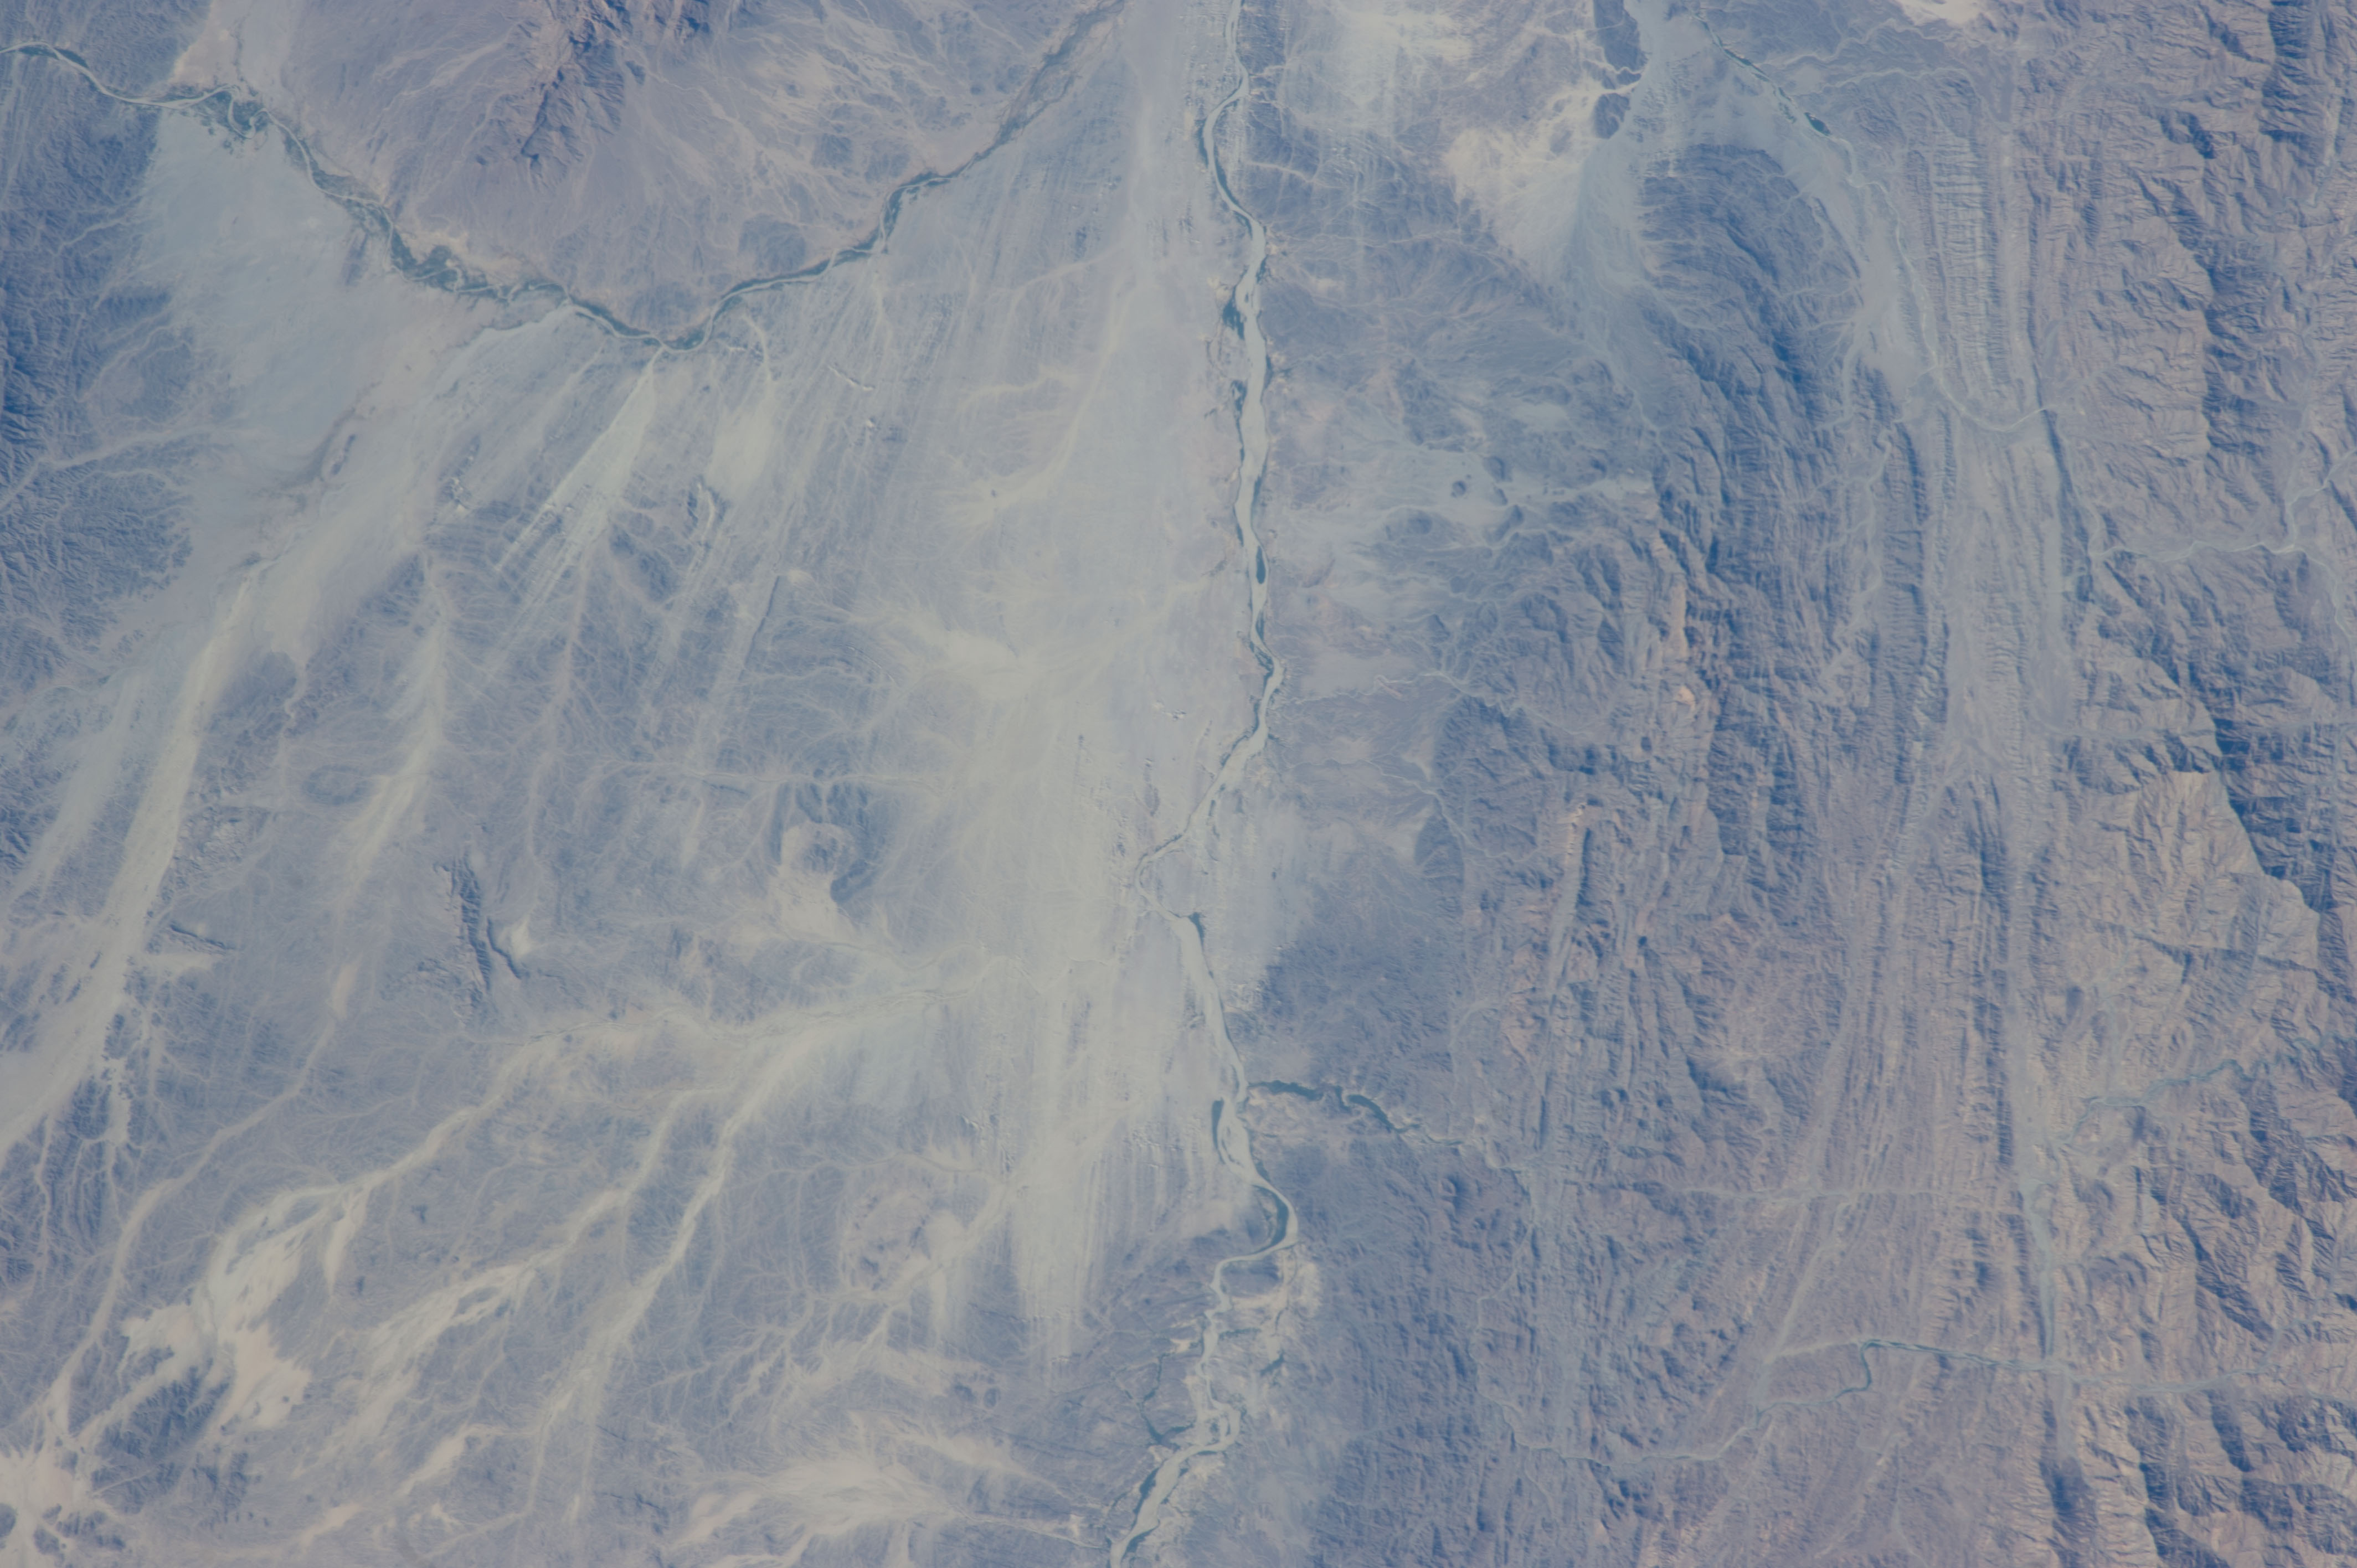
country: SUDAN
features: BARAKA RIVER VALLEY, LANGEB R., HAGAR NISH PLATEAU, RAVINES, DESERT
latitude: 17.4
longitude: 37.5
